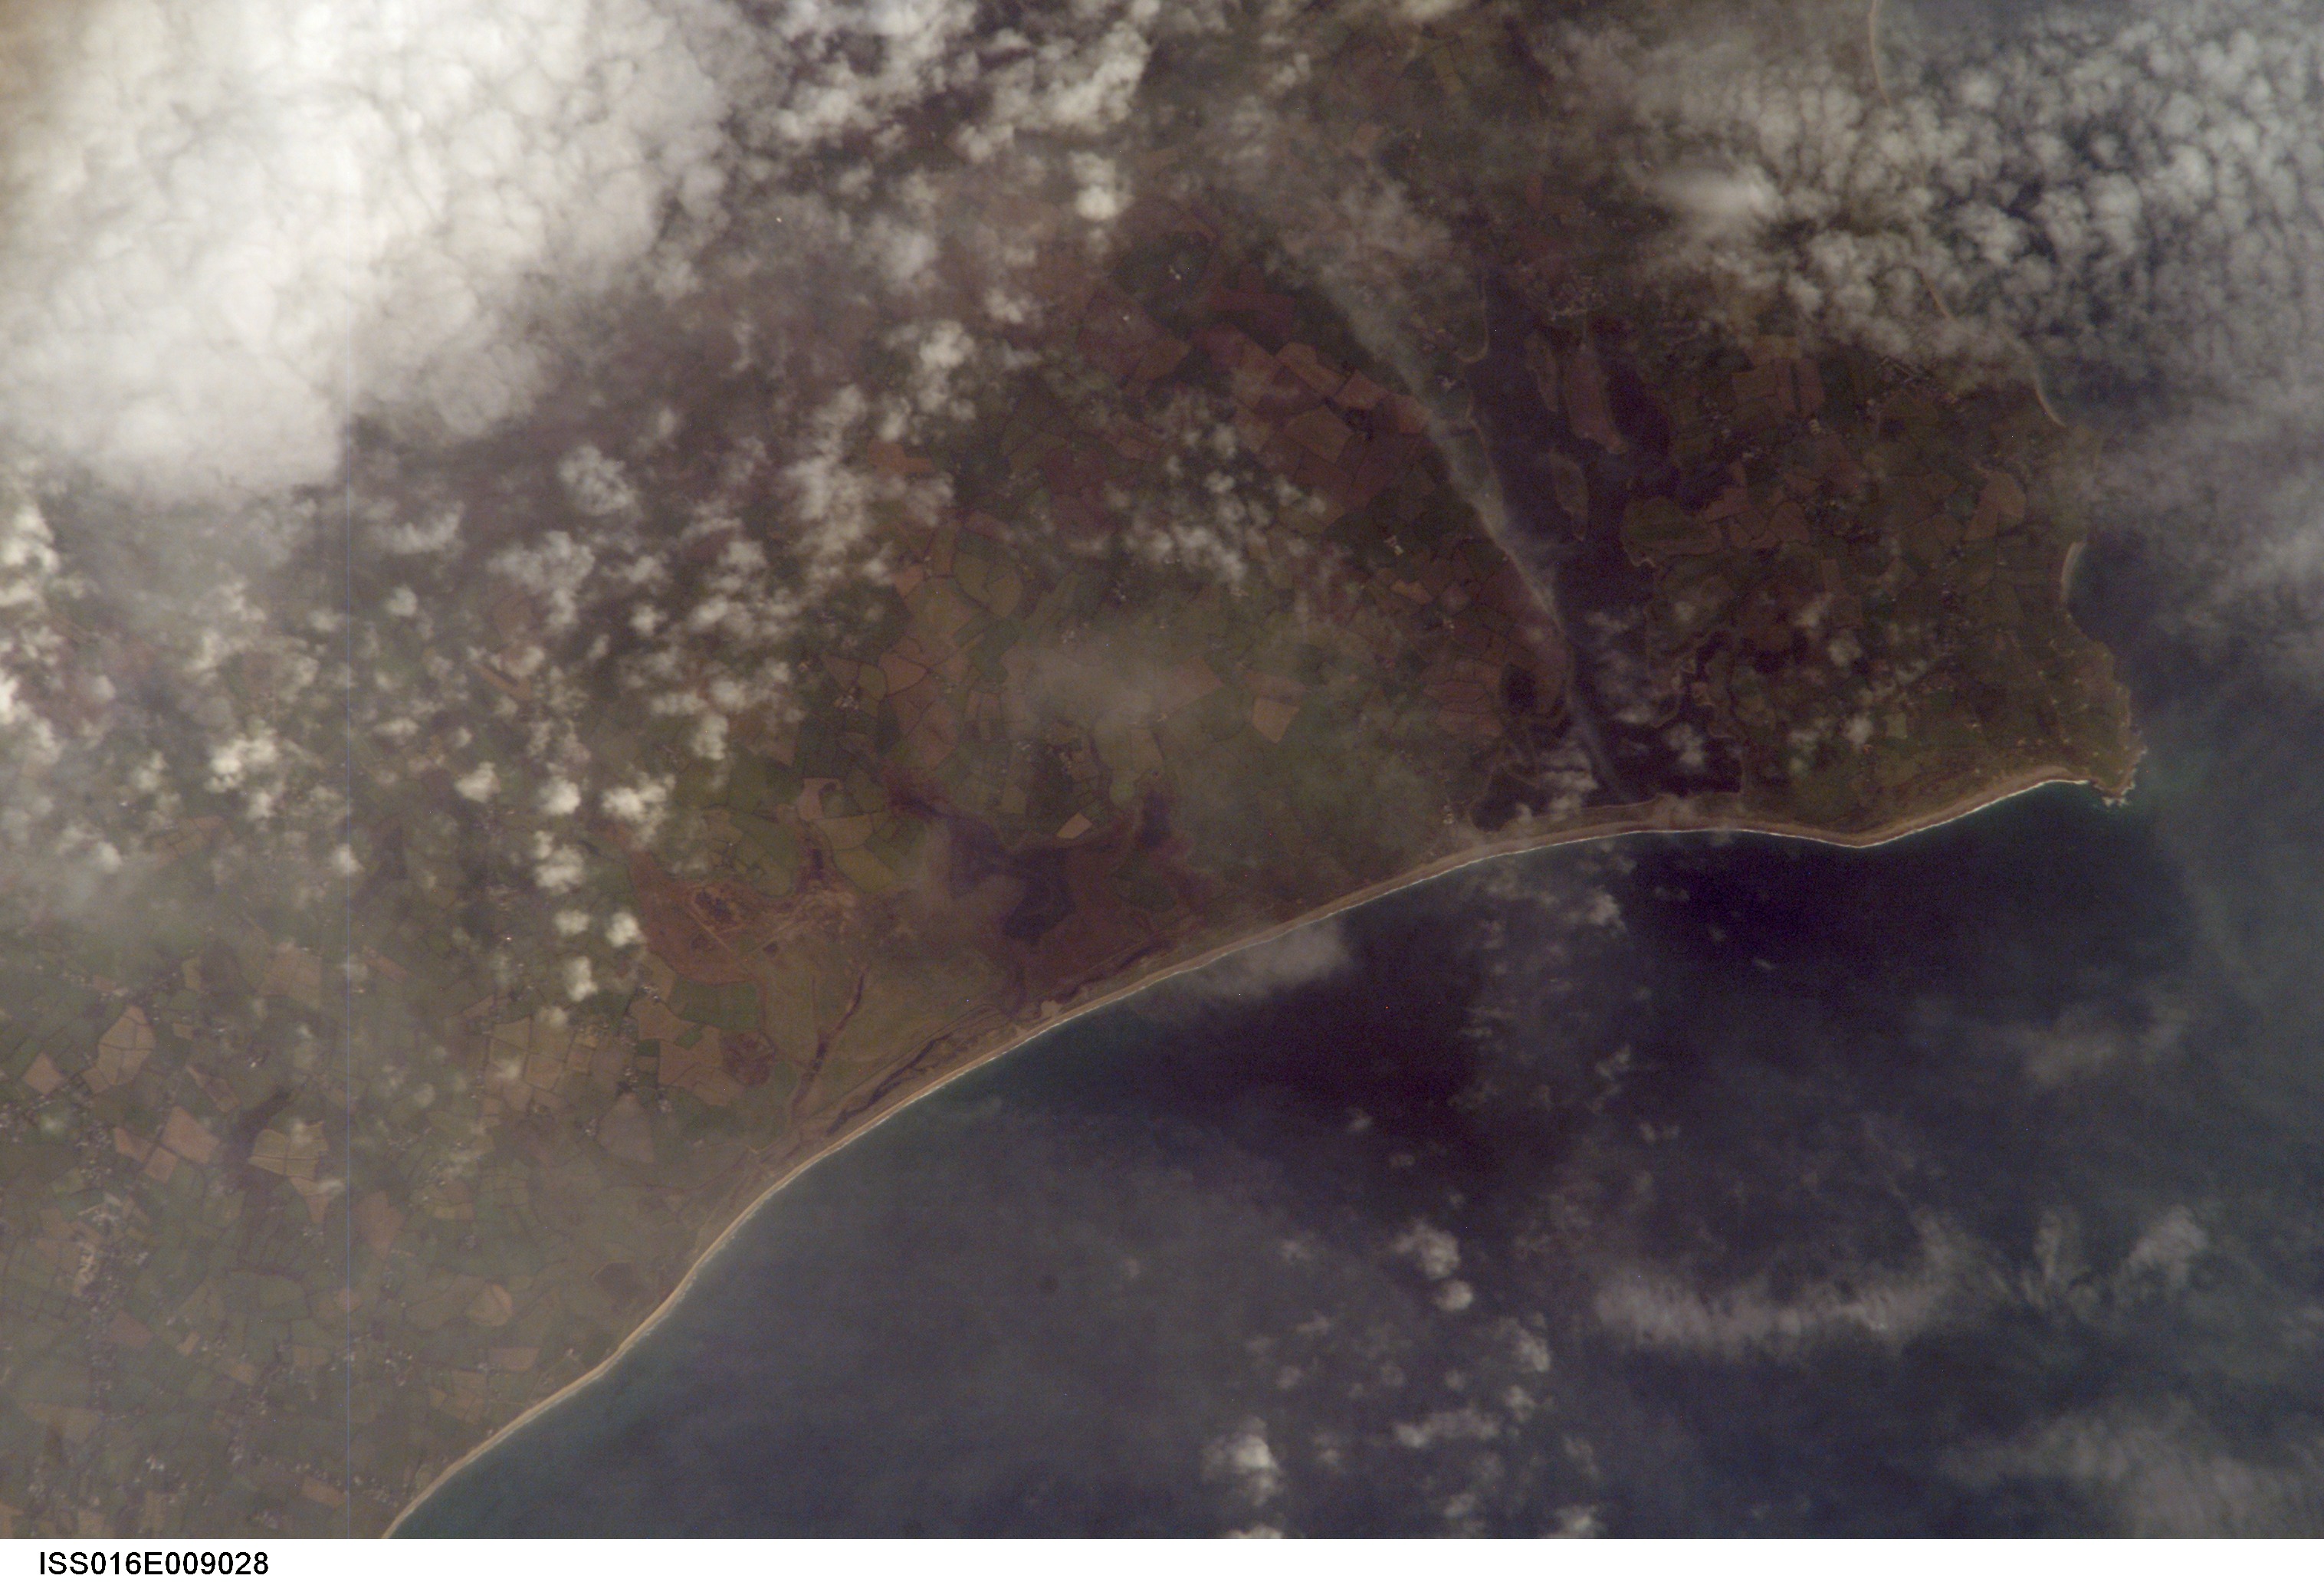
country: IRELAND
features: CARNSORE PT., AGR.
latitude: 52.2
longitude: -6.4
